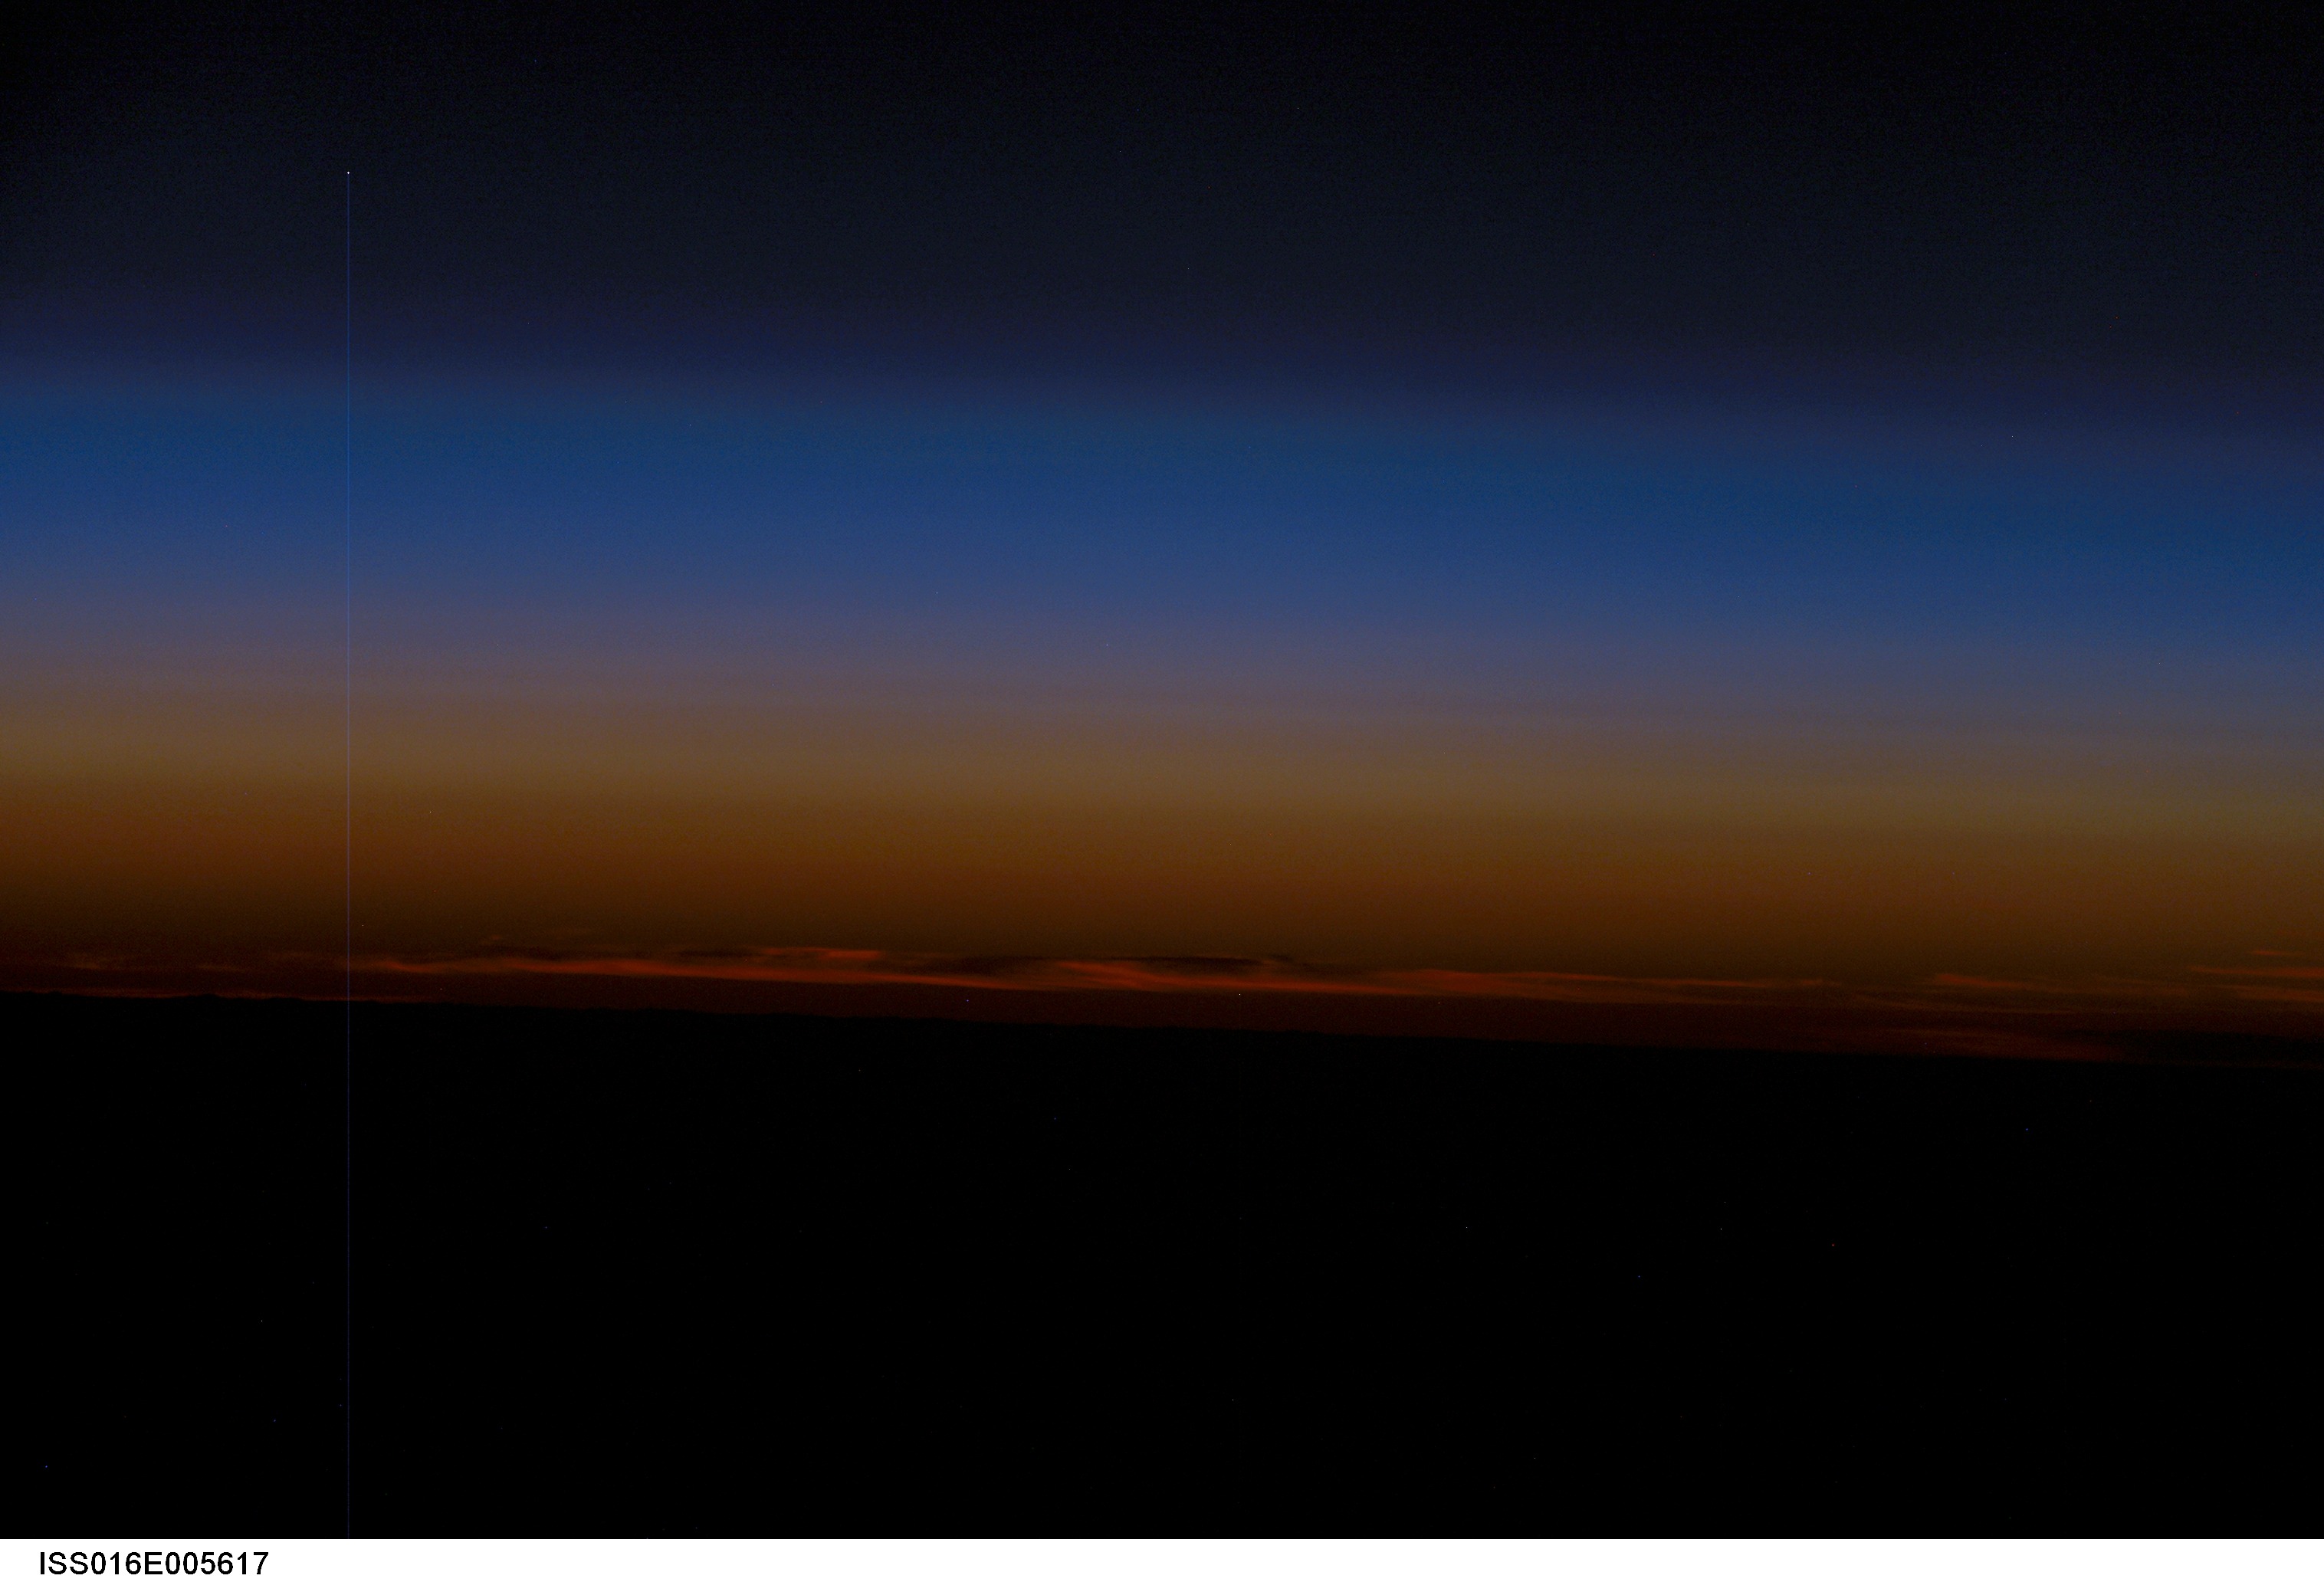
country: ATLANTIC OCEAN
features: ATMOSPHERIC LIMB, DUSK
